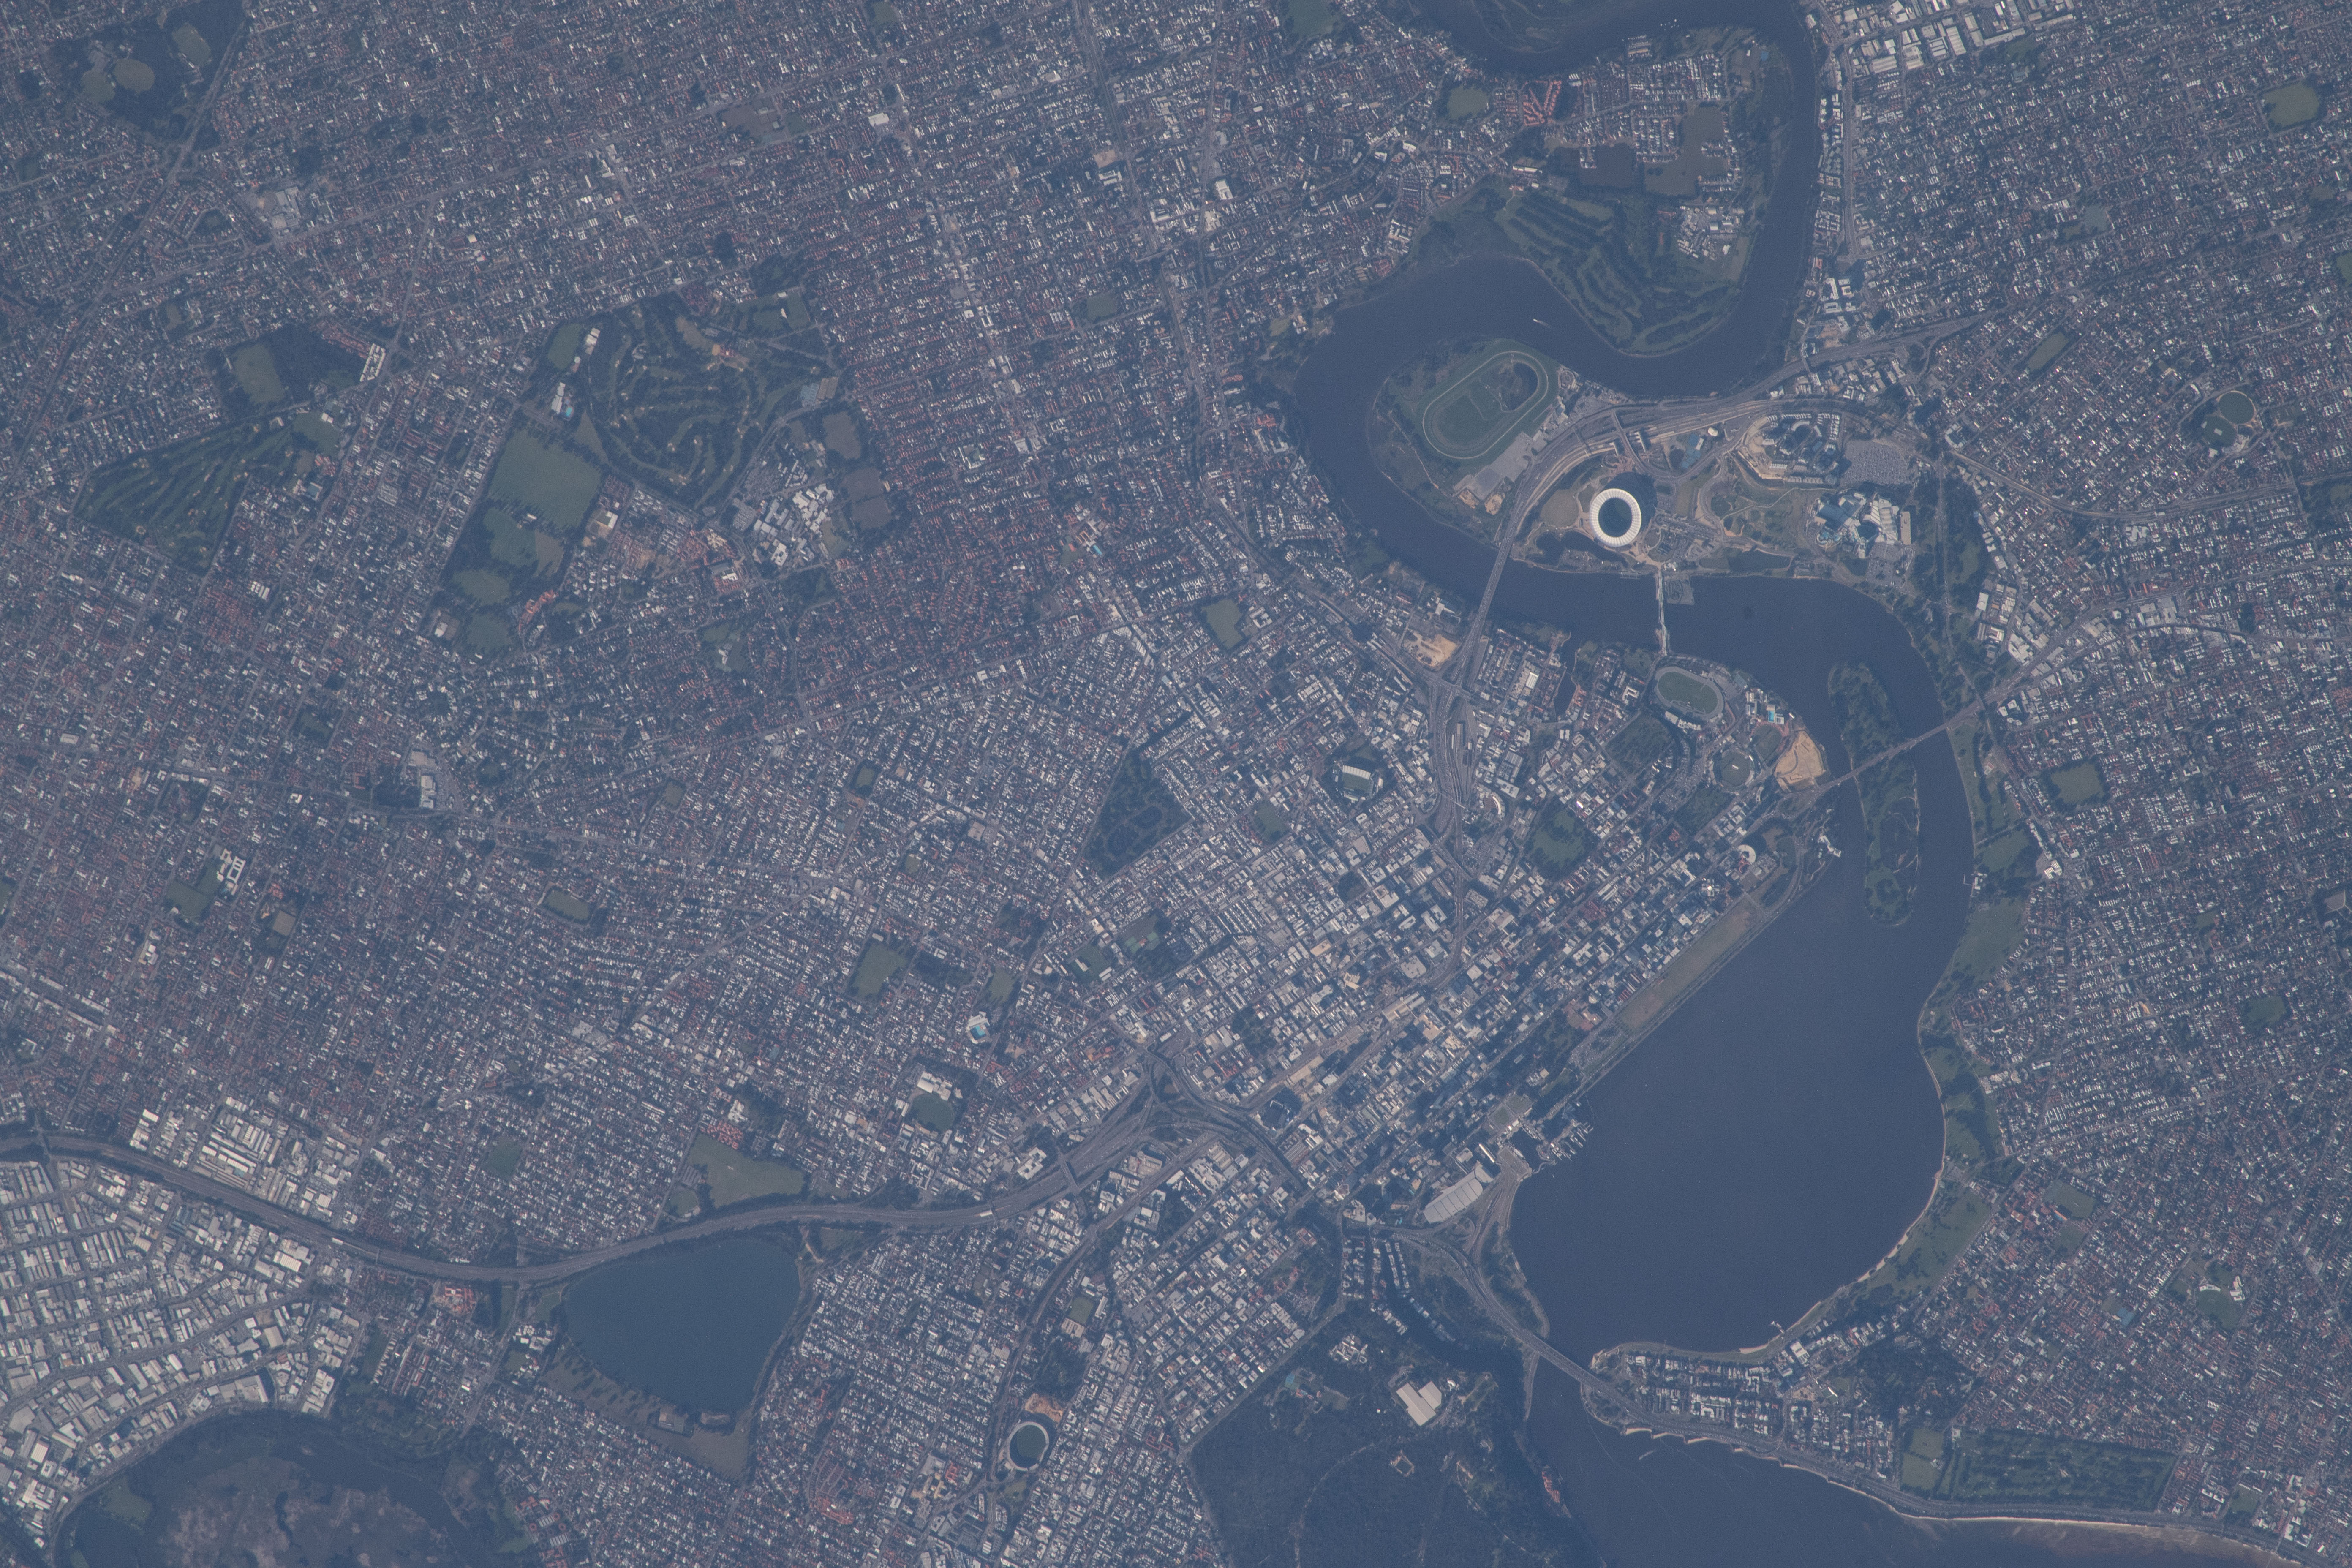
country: AUSTRALIA-WA
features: HIGHGATE, PERTH, LAKE MONGER, AUSTRALIA
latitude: -31.9
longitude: 115.9
